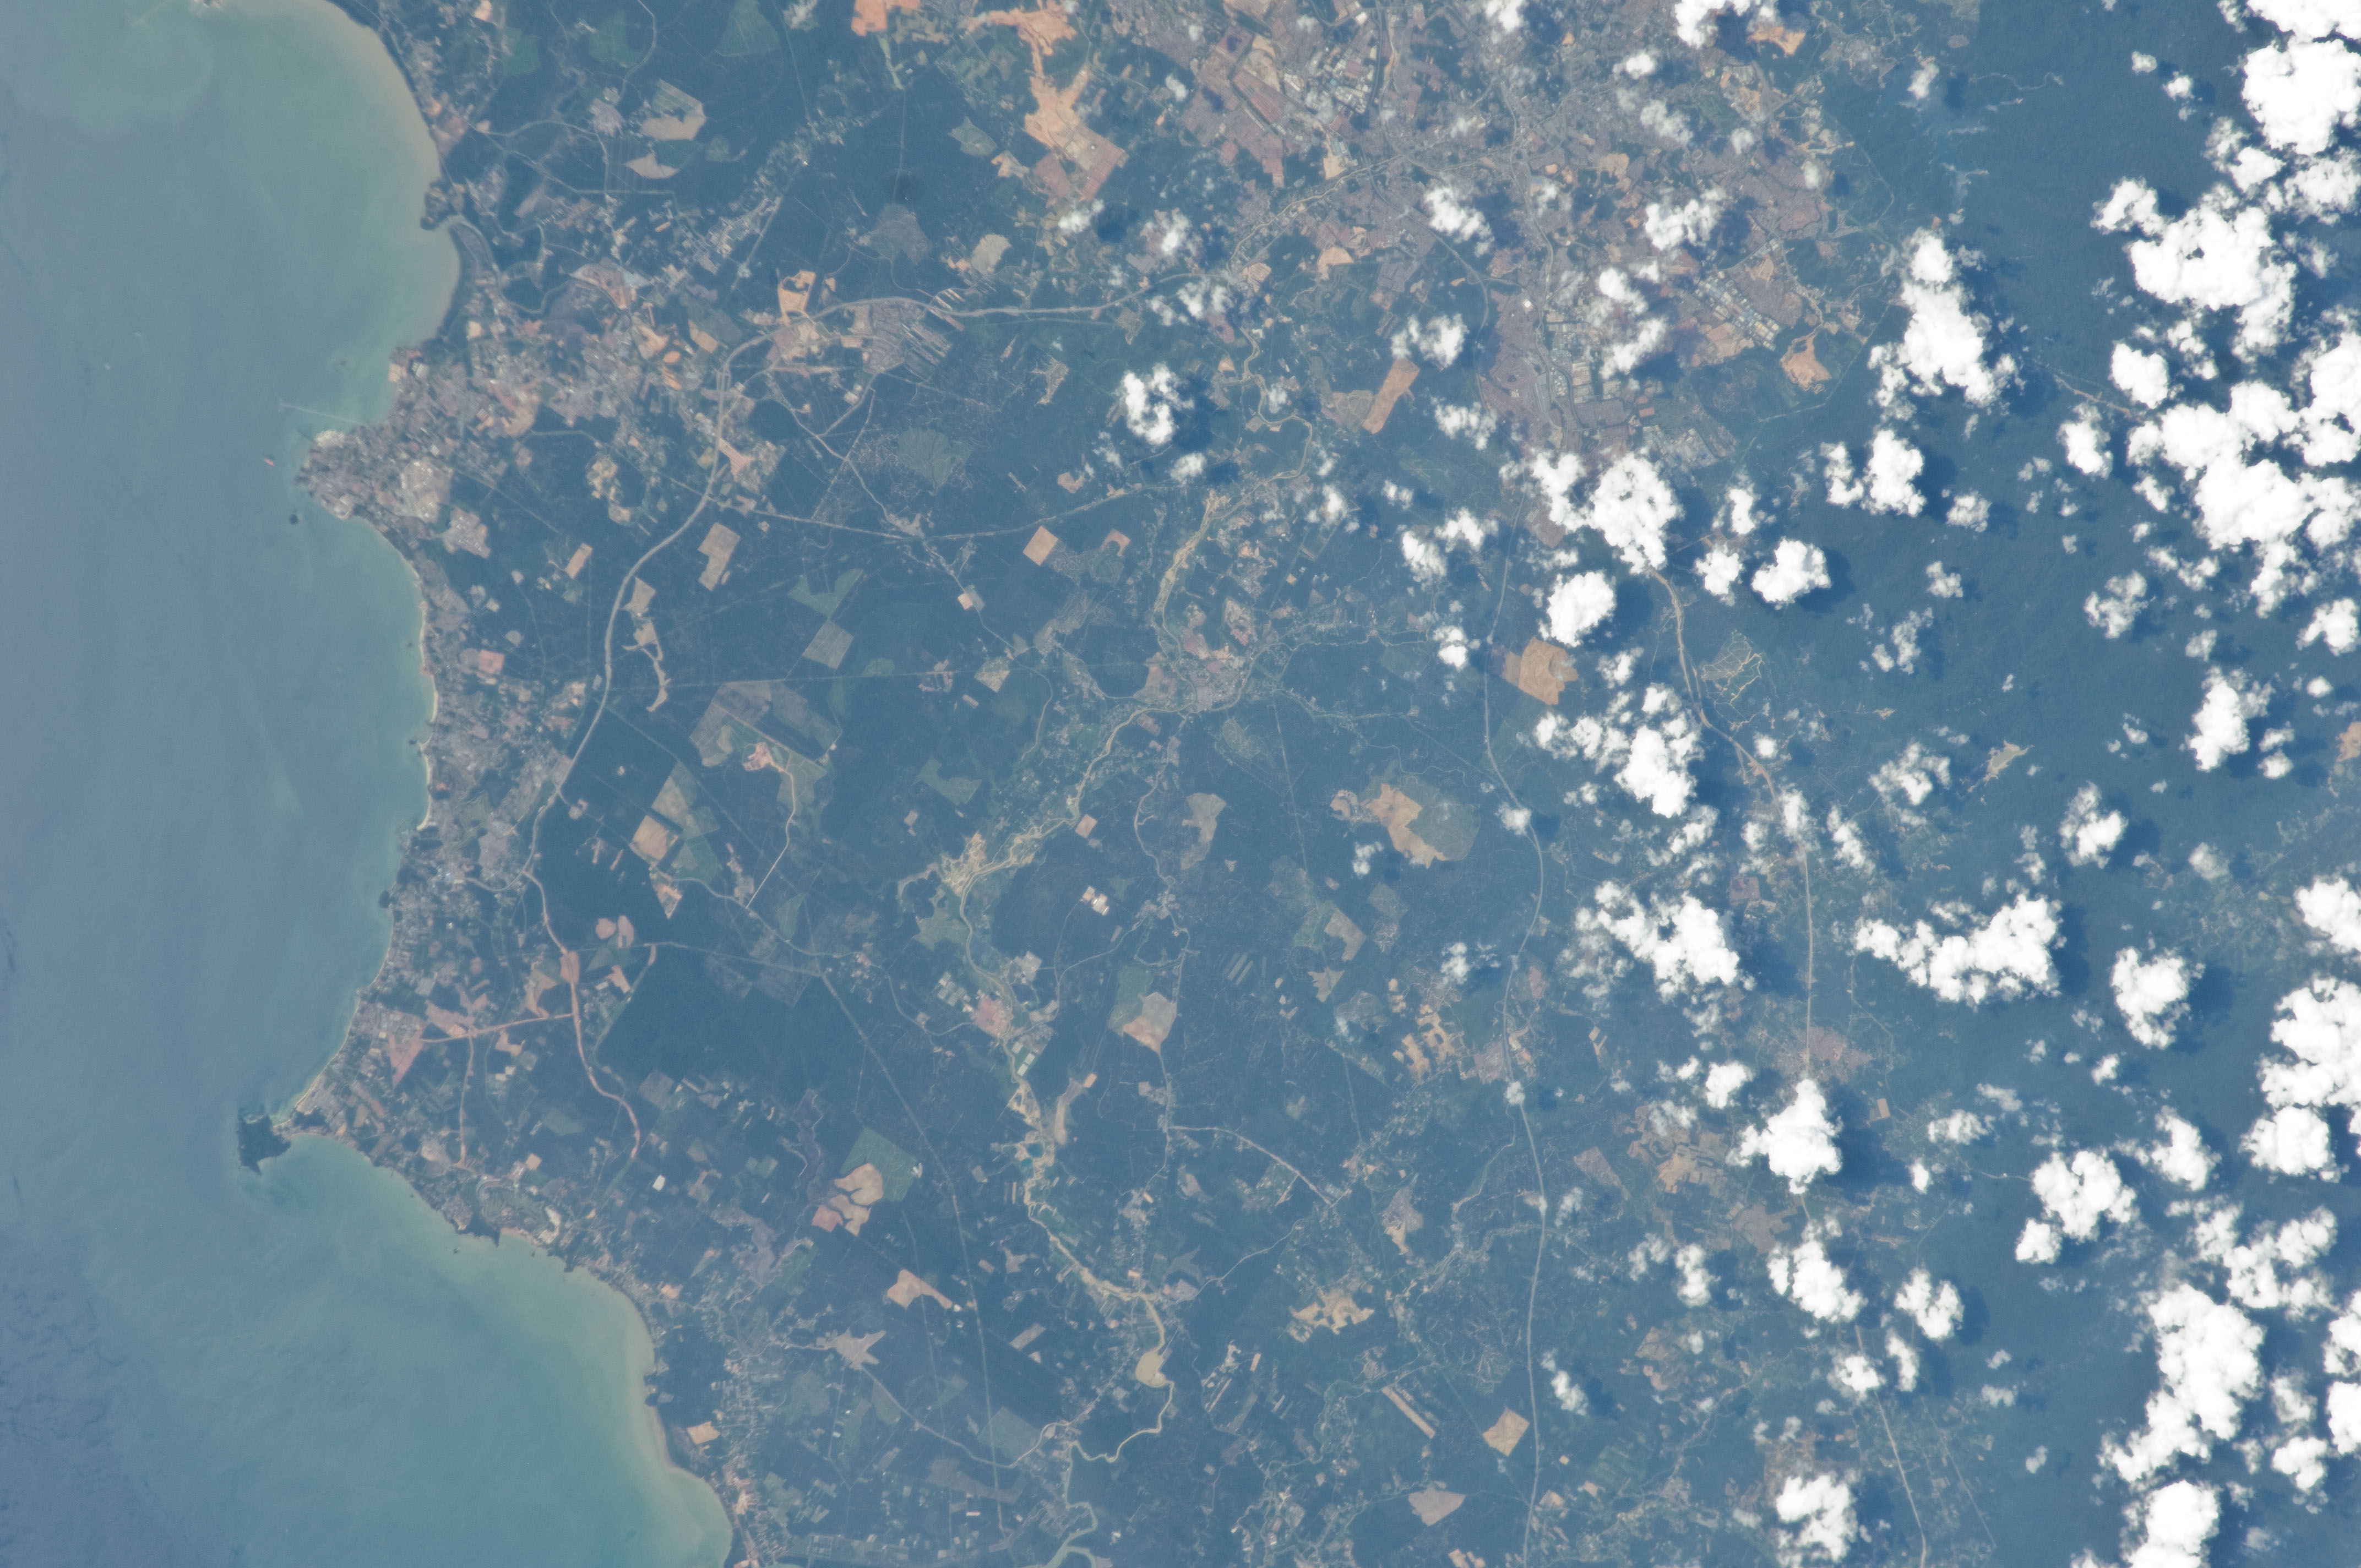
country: MALAYSIA
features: AGR., STR. OF MALACCA, SEDIMENT, GLINT, SEREMBAN, PORT DICKSON
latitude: 2.6
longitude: 102.0
